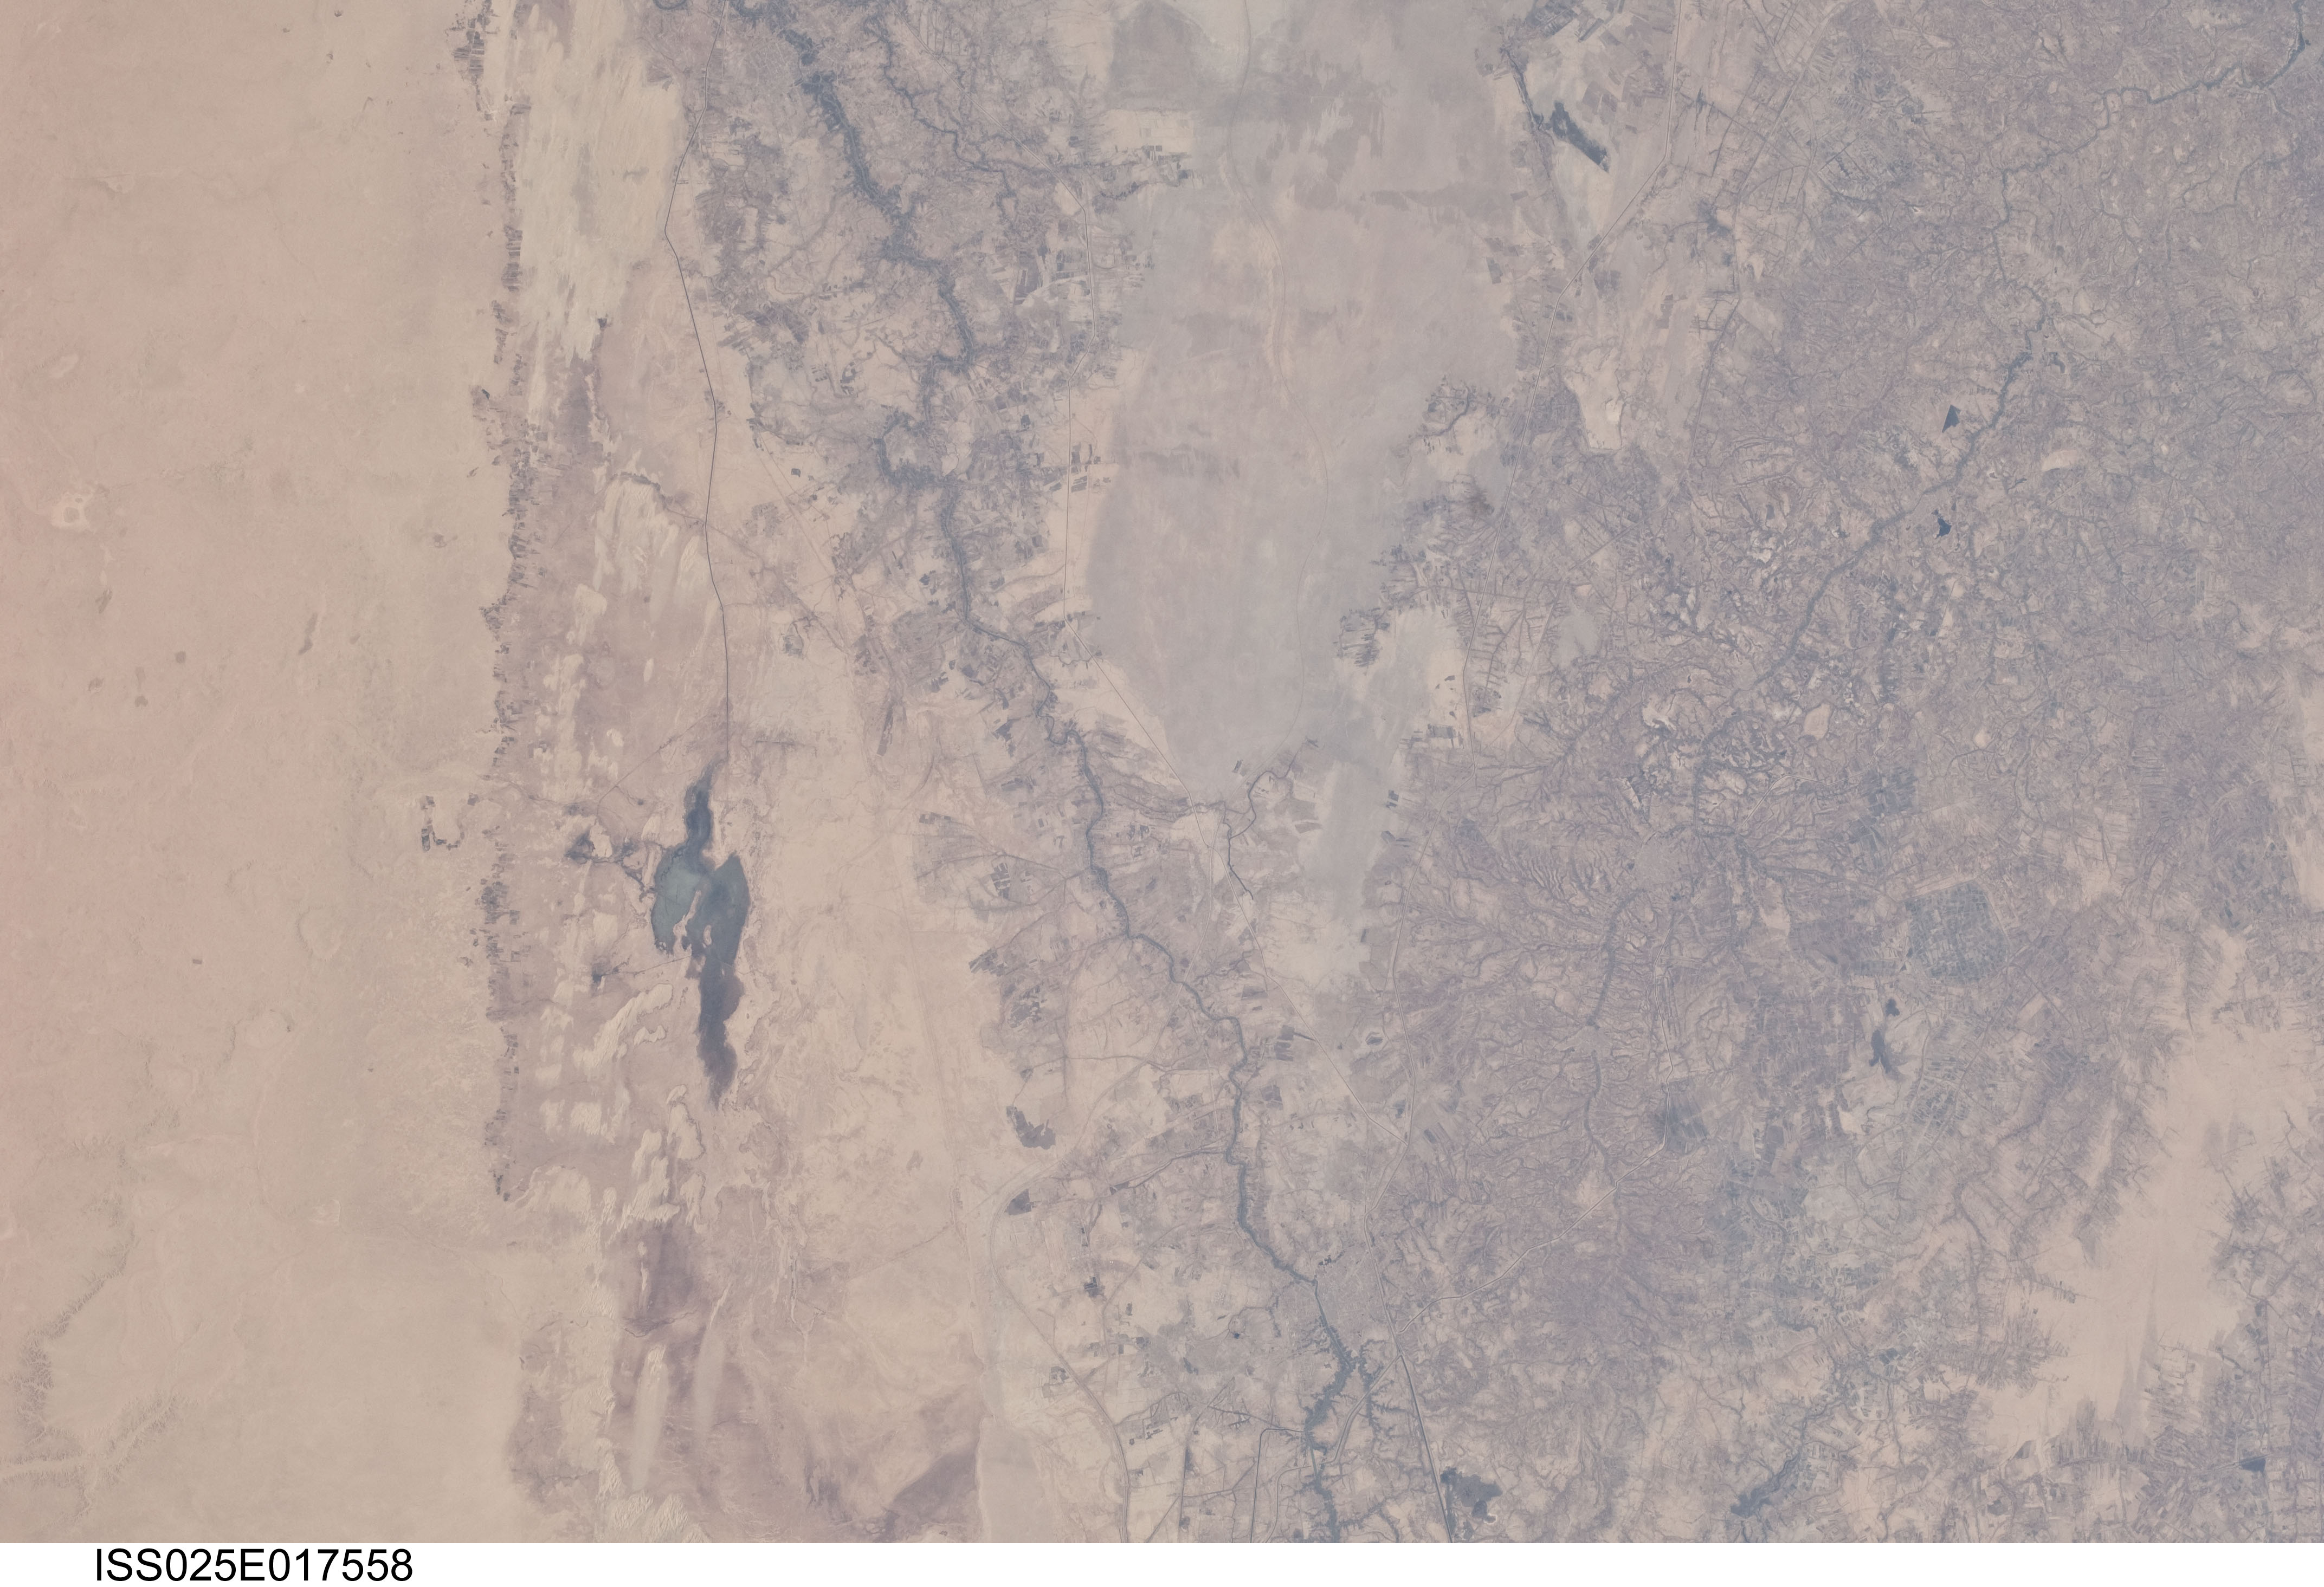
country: IRAQ
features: EUPHRATES RIVER FLOODPLAIN, AGR., CAN., LAKES, AN NASURIYAH, DES.
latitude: 31.0
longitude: 46.0
